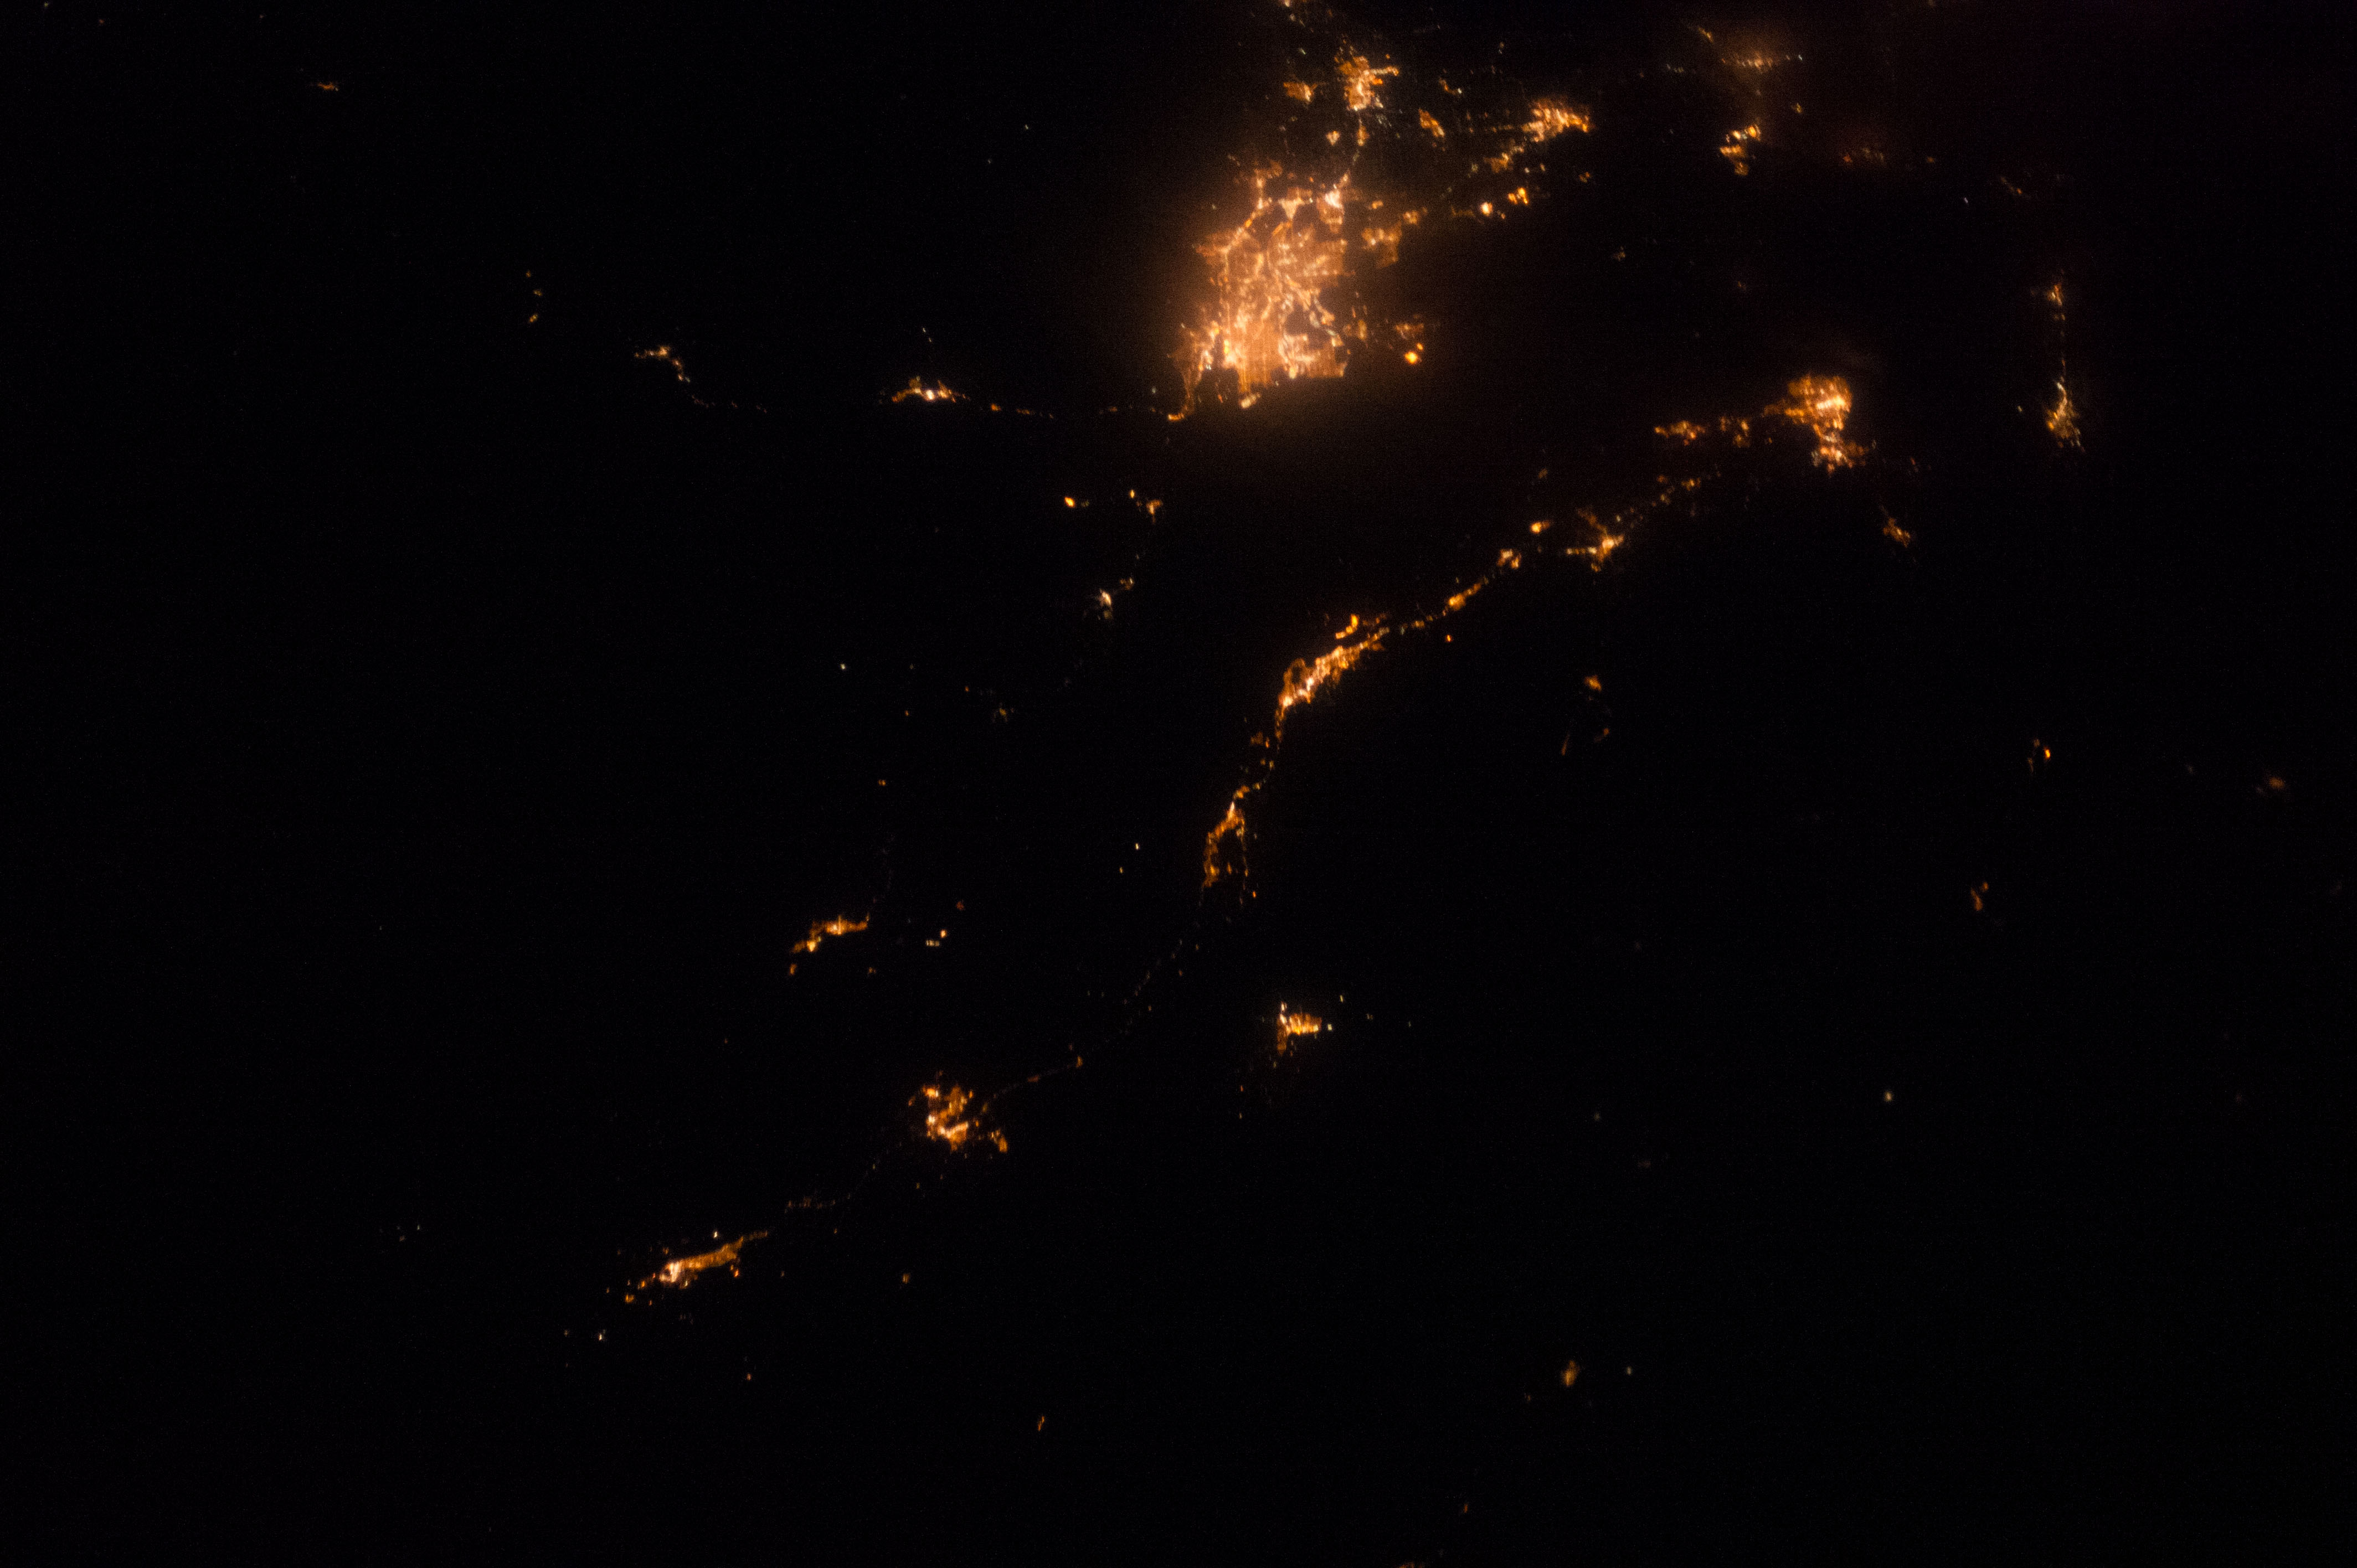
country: CANADA-BC
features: CY.
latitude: 49.5
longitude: -124.5
